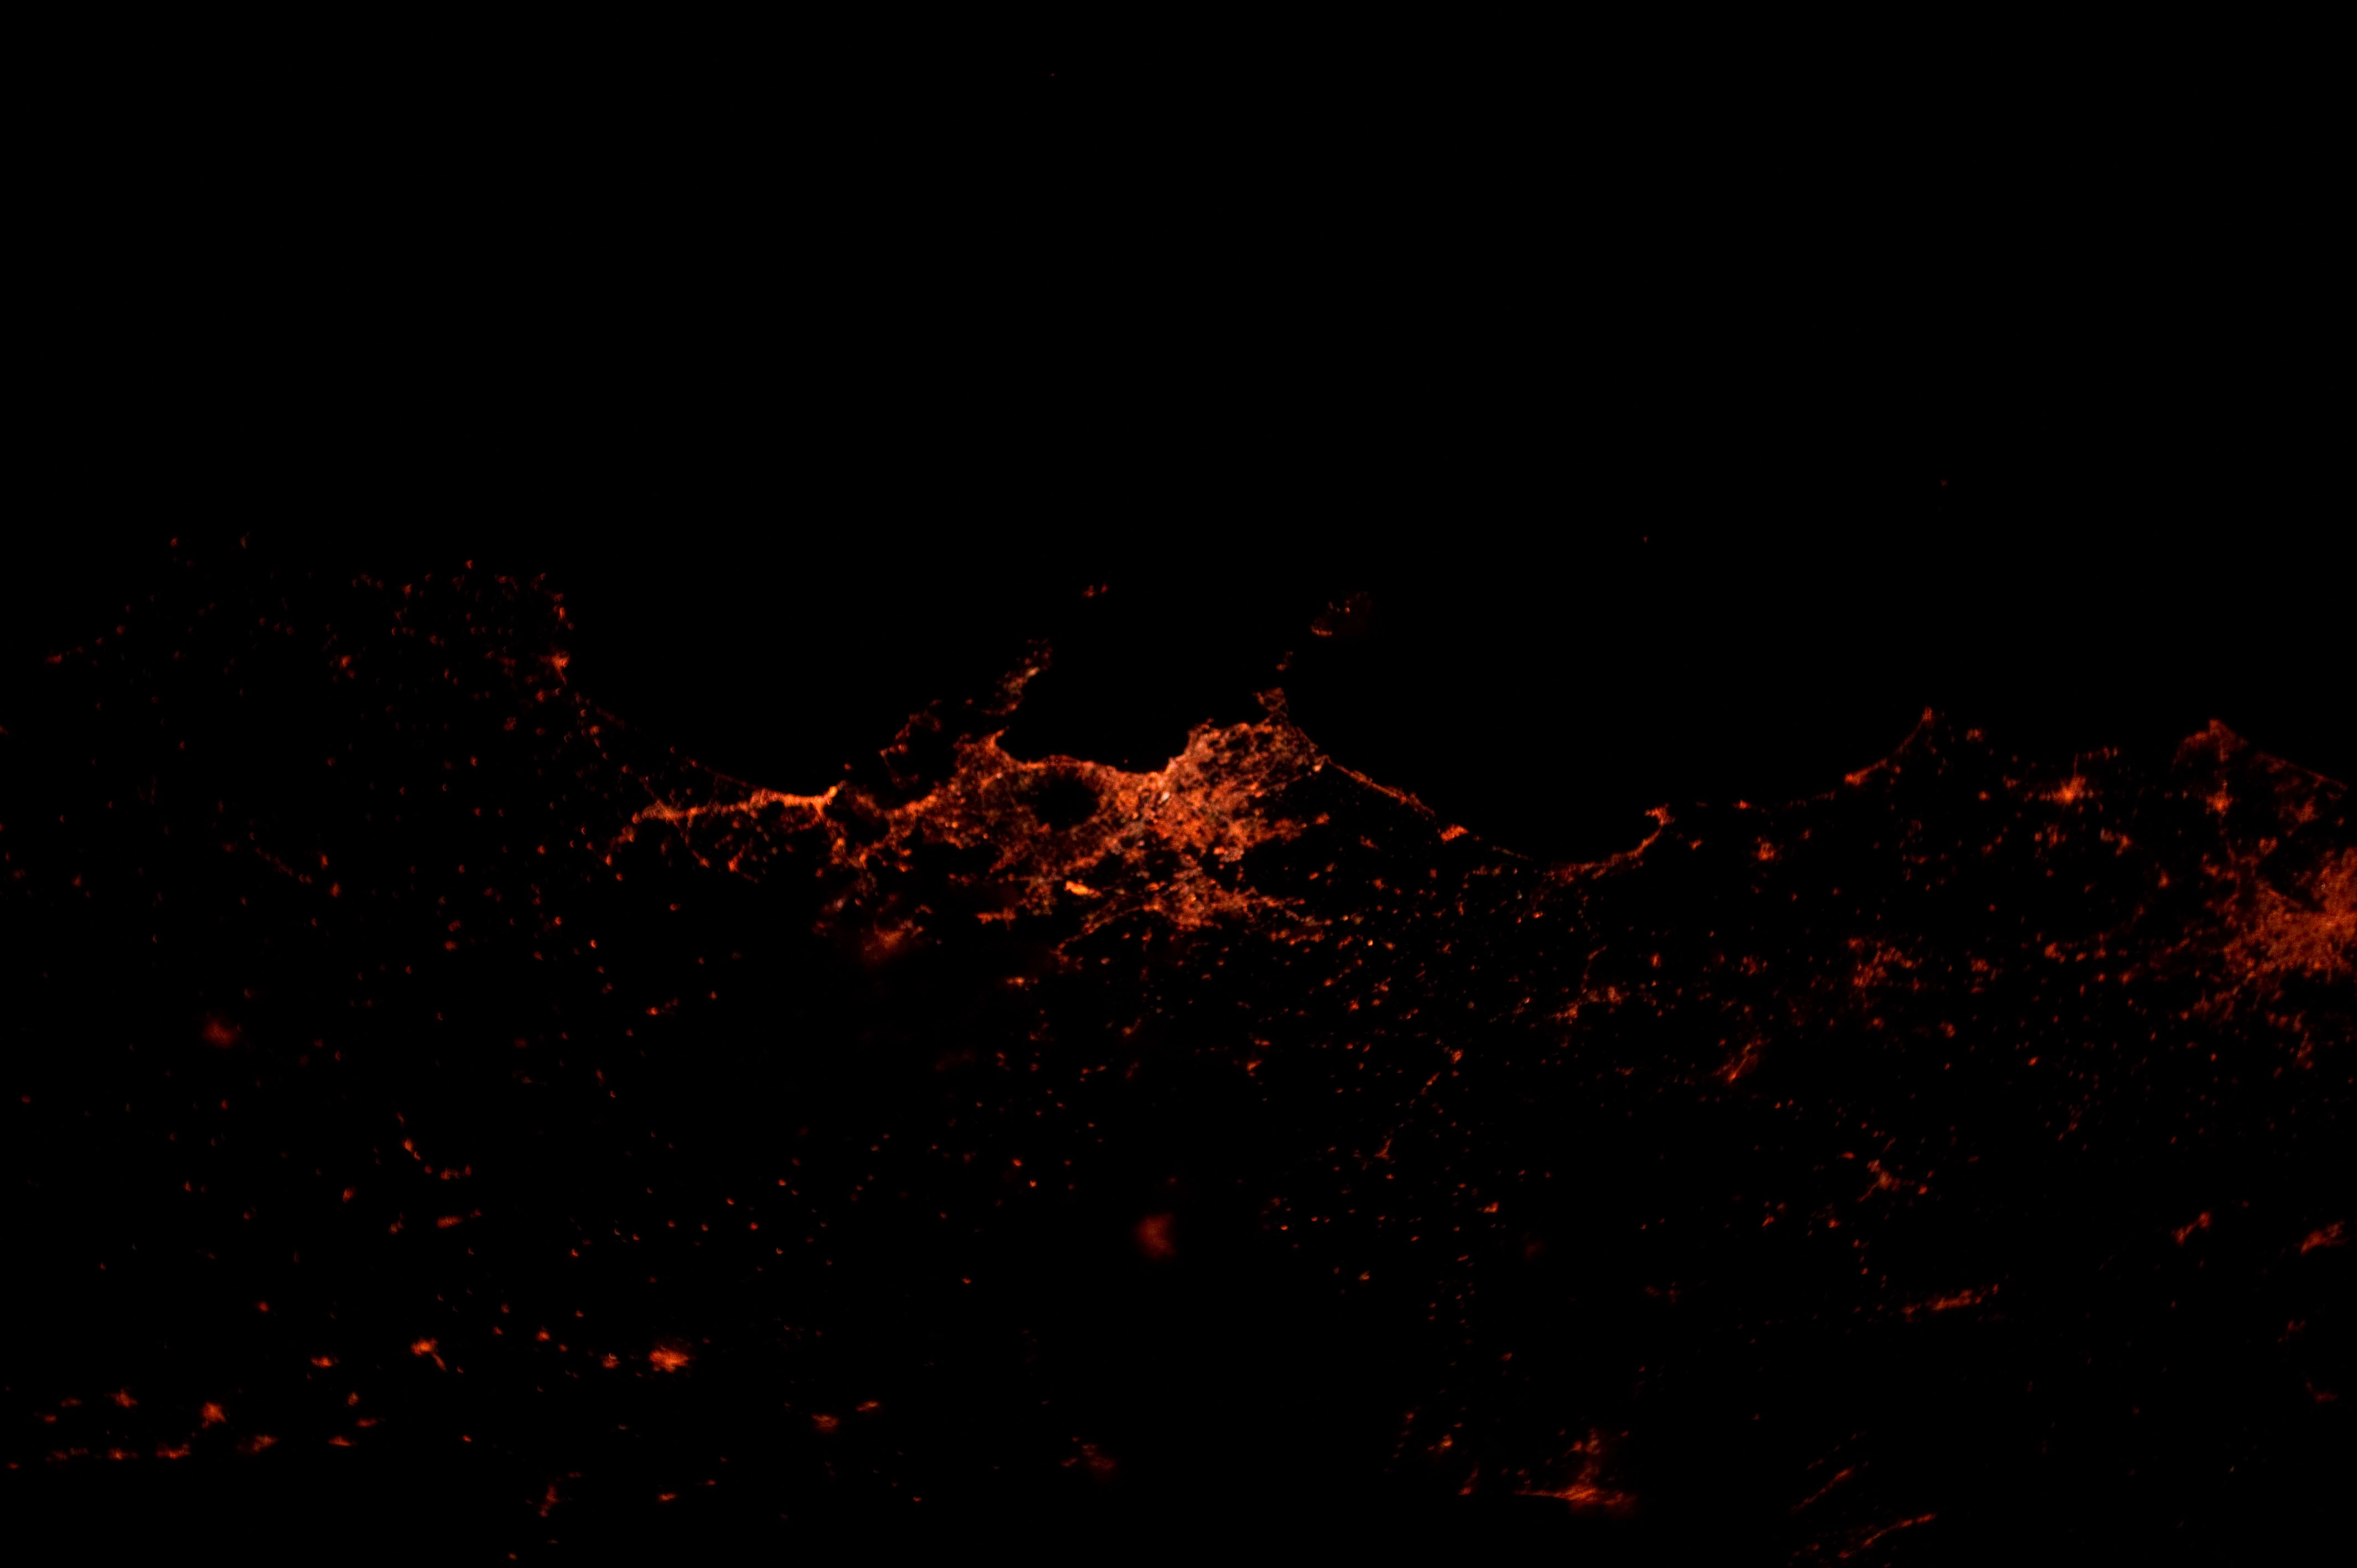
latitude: 40.9
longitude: 14.3
